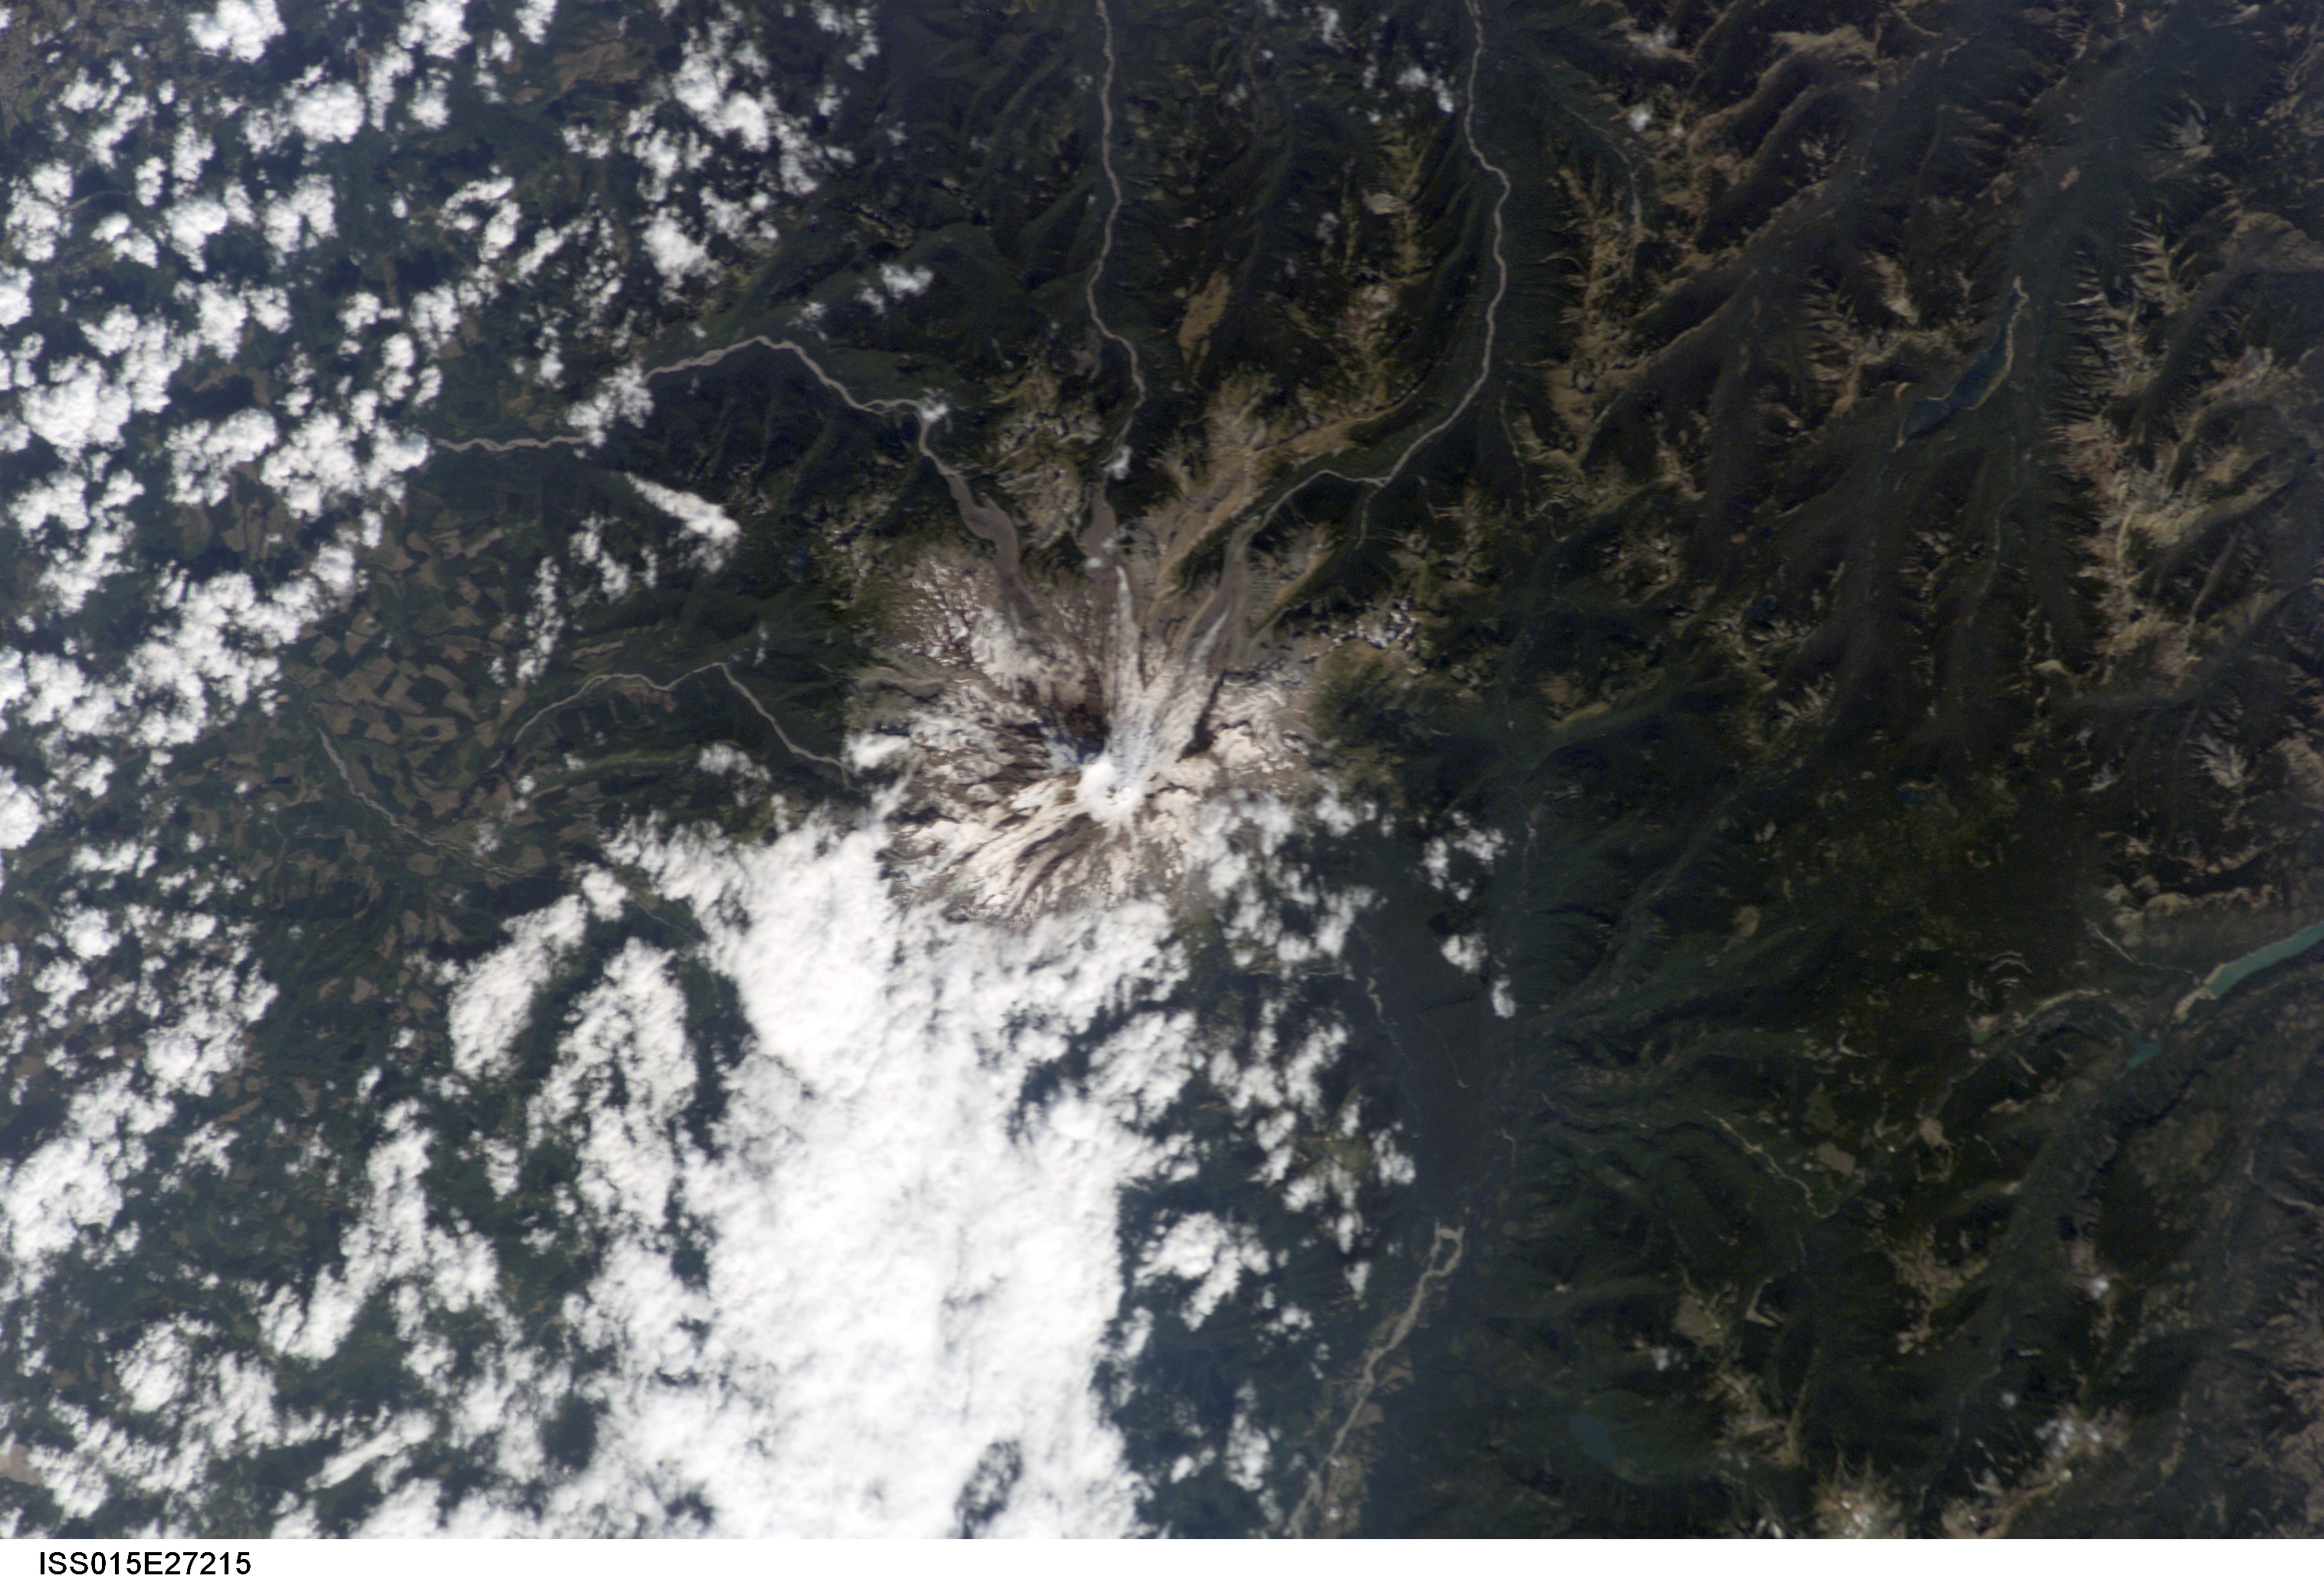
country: USA-WASHINGTON
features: MT. RAINIER, RIMROCK L., R., GL., FOR., MTS.
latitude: 46.8
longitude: -121.7
